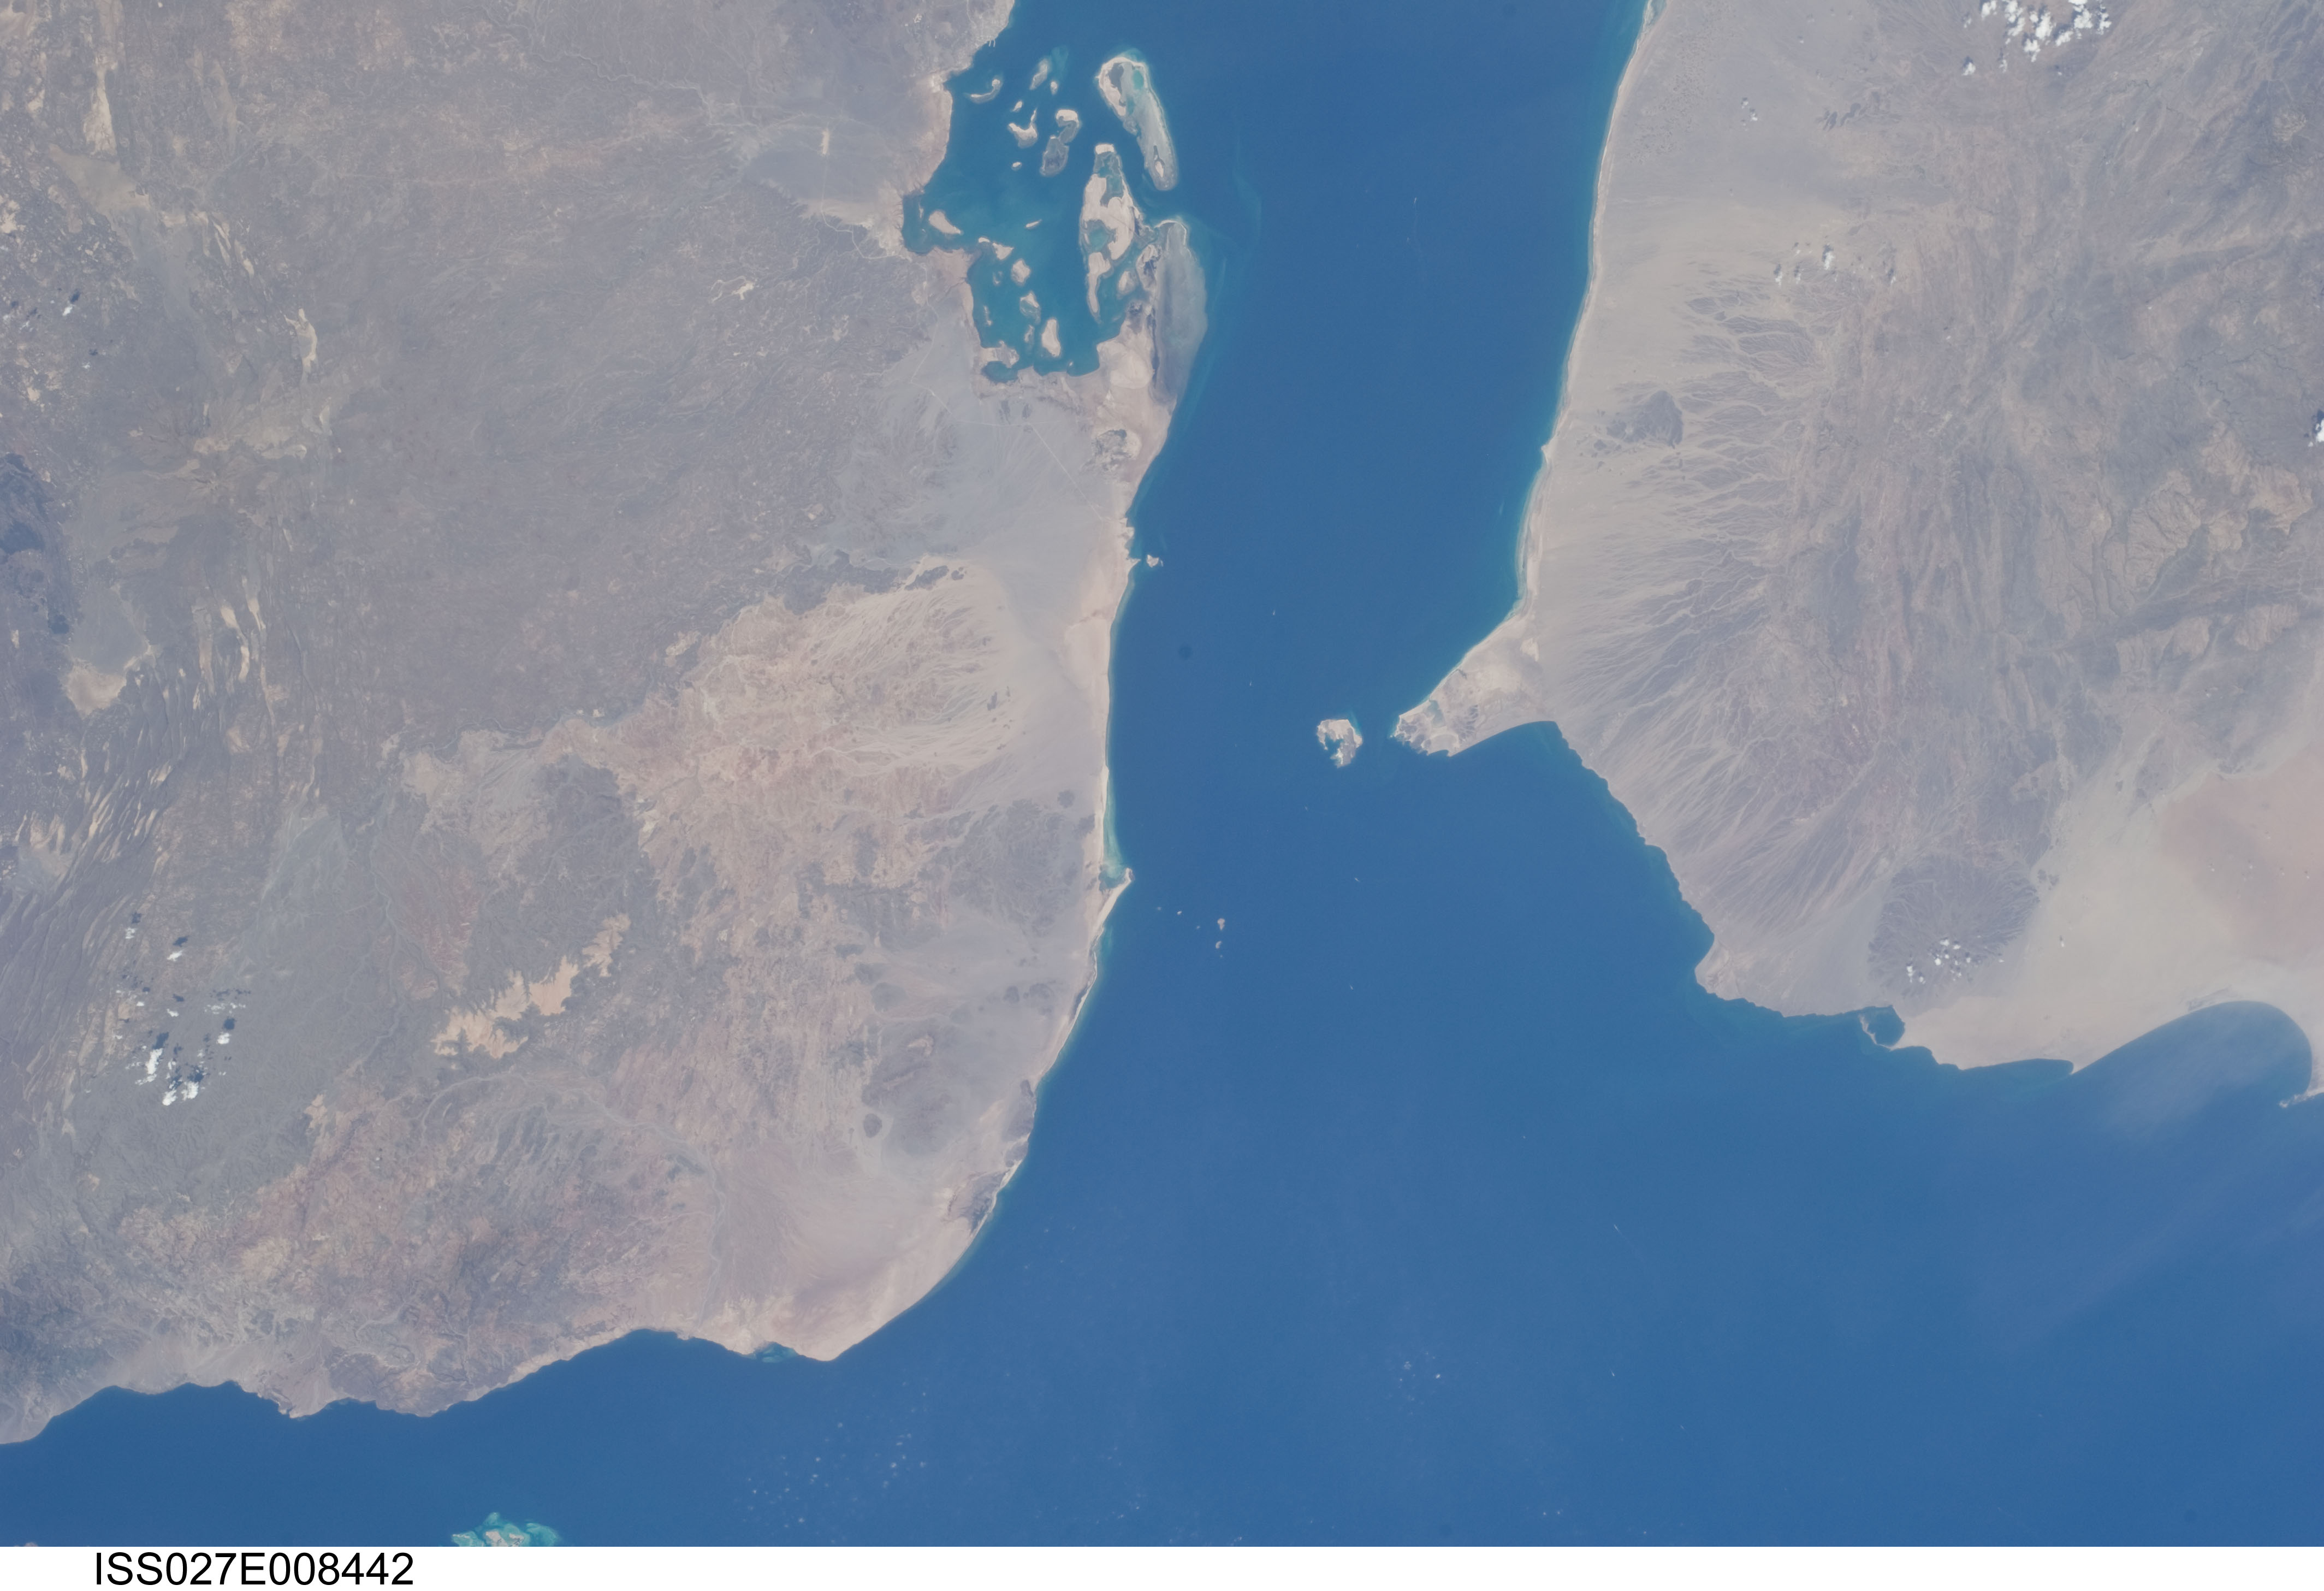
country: DJIBOUTI
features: MAYYUN, BAB EL MANDEB LIGHTHOUSE, MURAD, AS SUQAYYAN,BIRIM ISLAND, YEMEN,BIRIM I., PERIM I., ARABIAN S., RED S., DJIBOUTI, ERITREA, YEMEN, G. OF TADJOURA,BIRIM ISLAND, ROAD RN15
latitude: 12.5
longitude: 43.3
